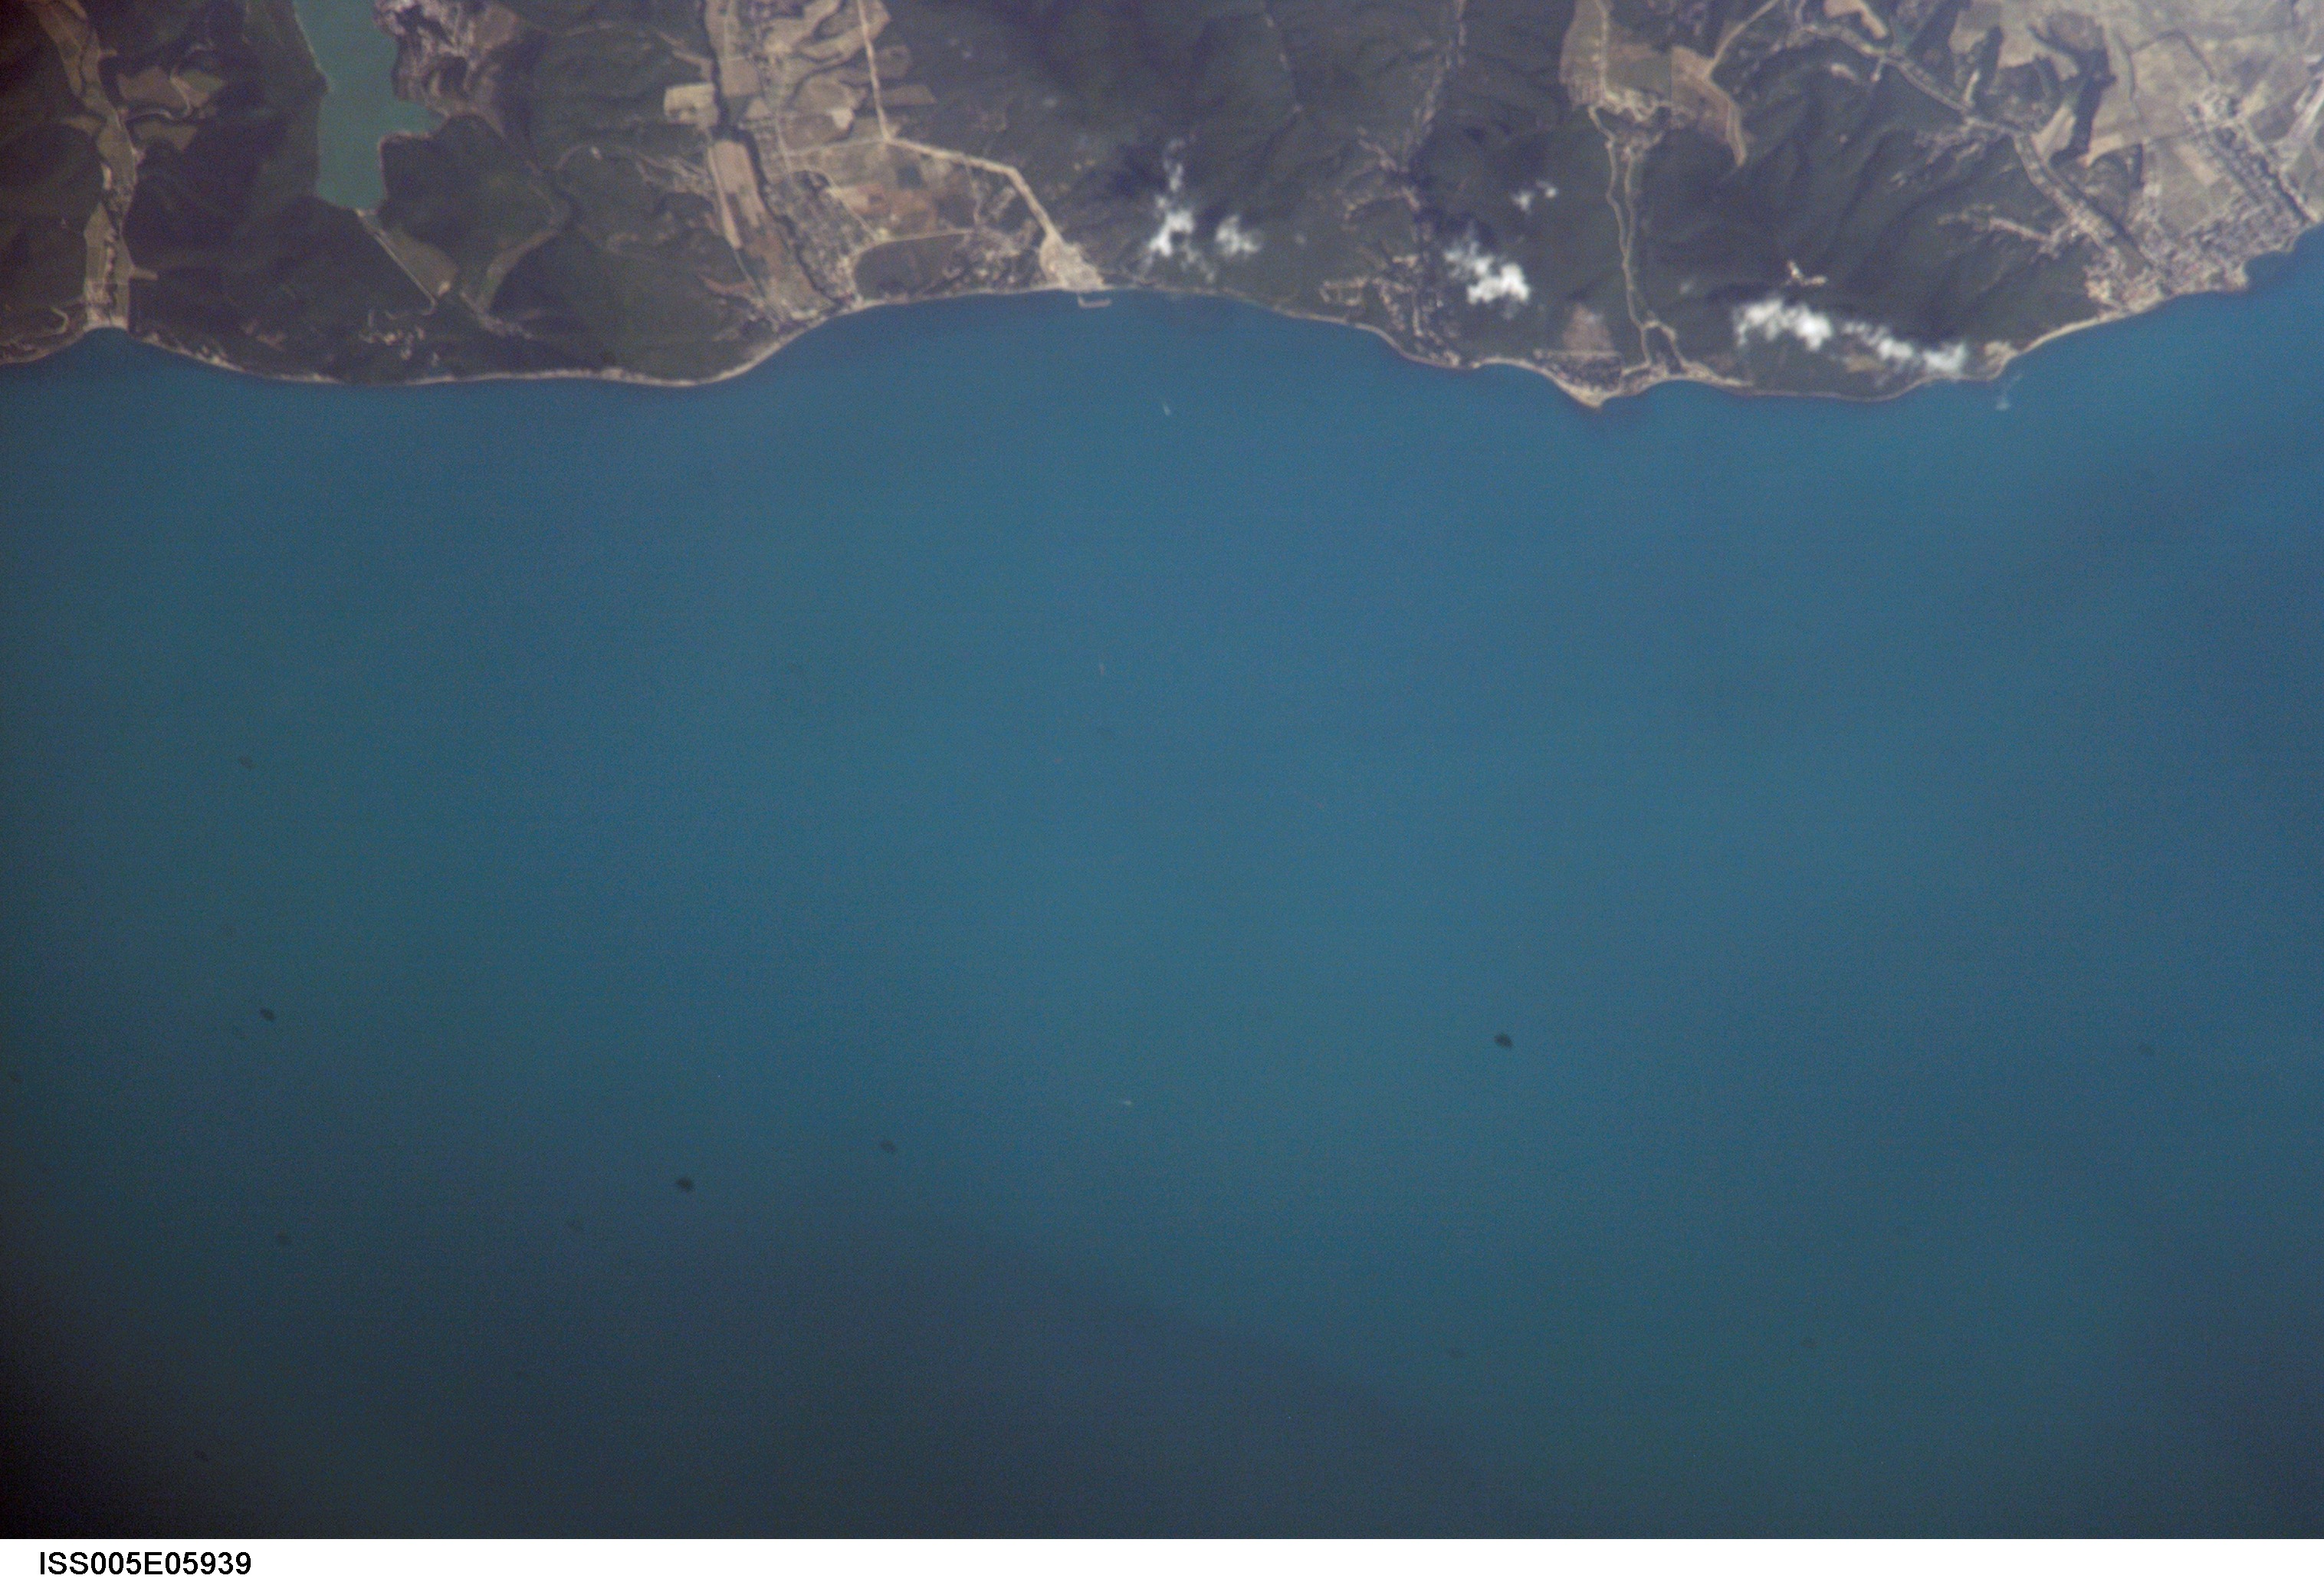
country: RUSSIAN FEDERATION
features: NORTH BLACK SEA COAST
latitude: 44.5
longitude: 37.5
